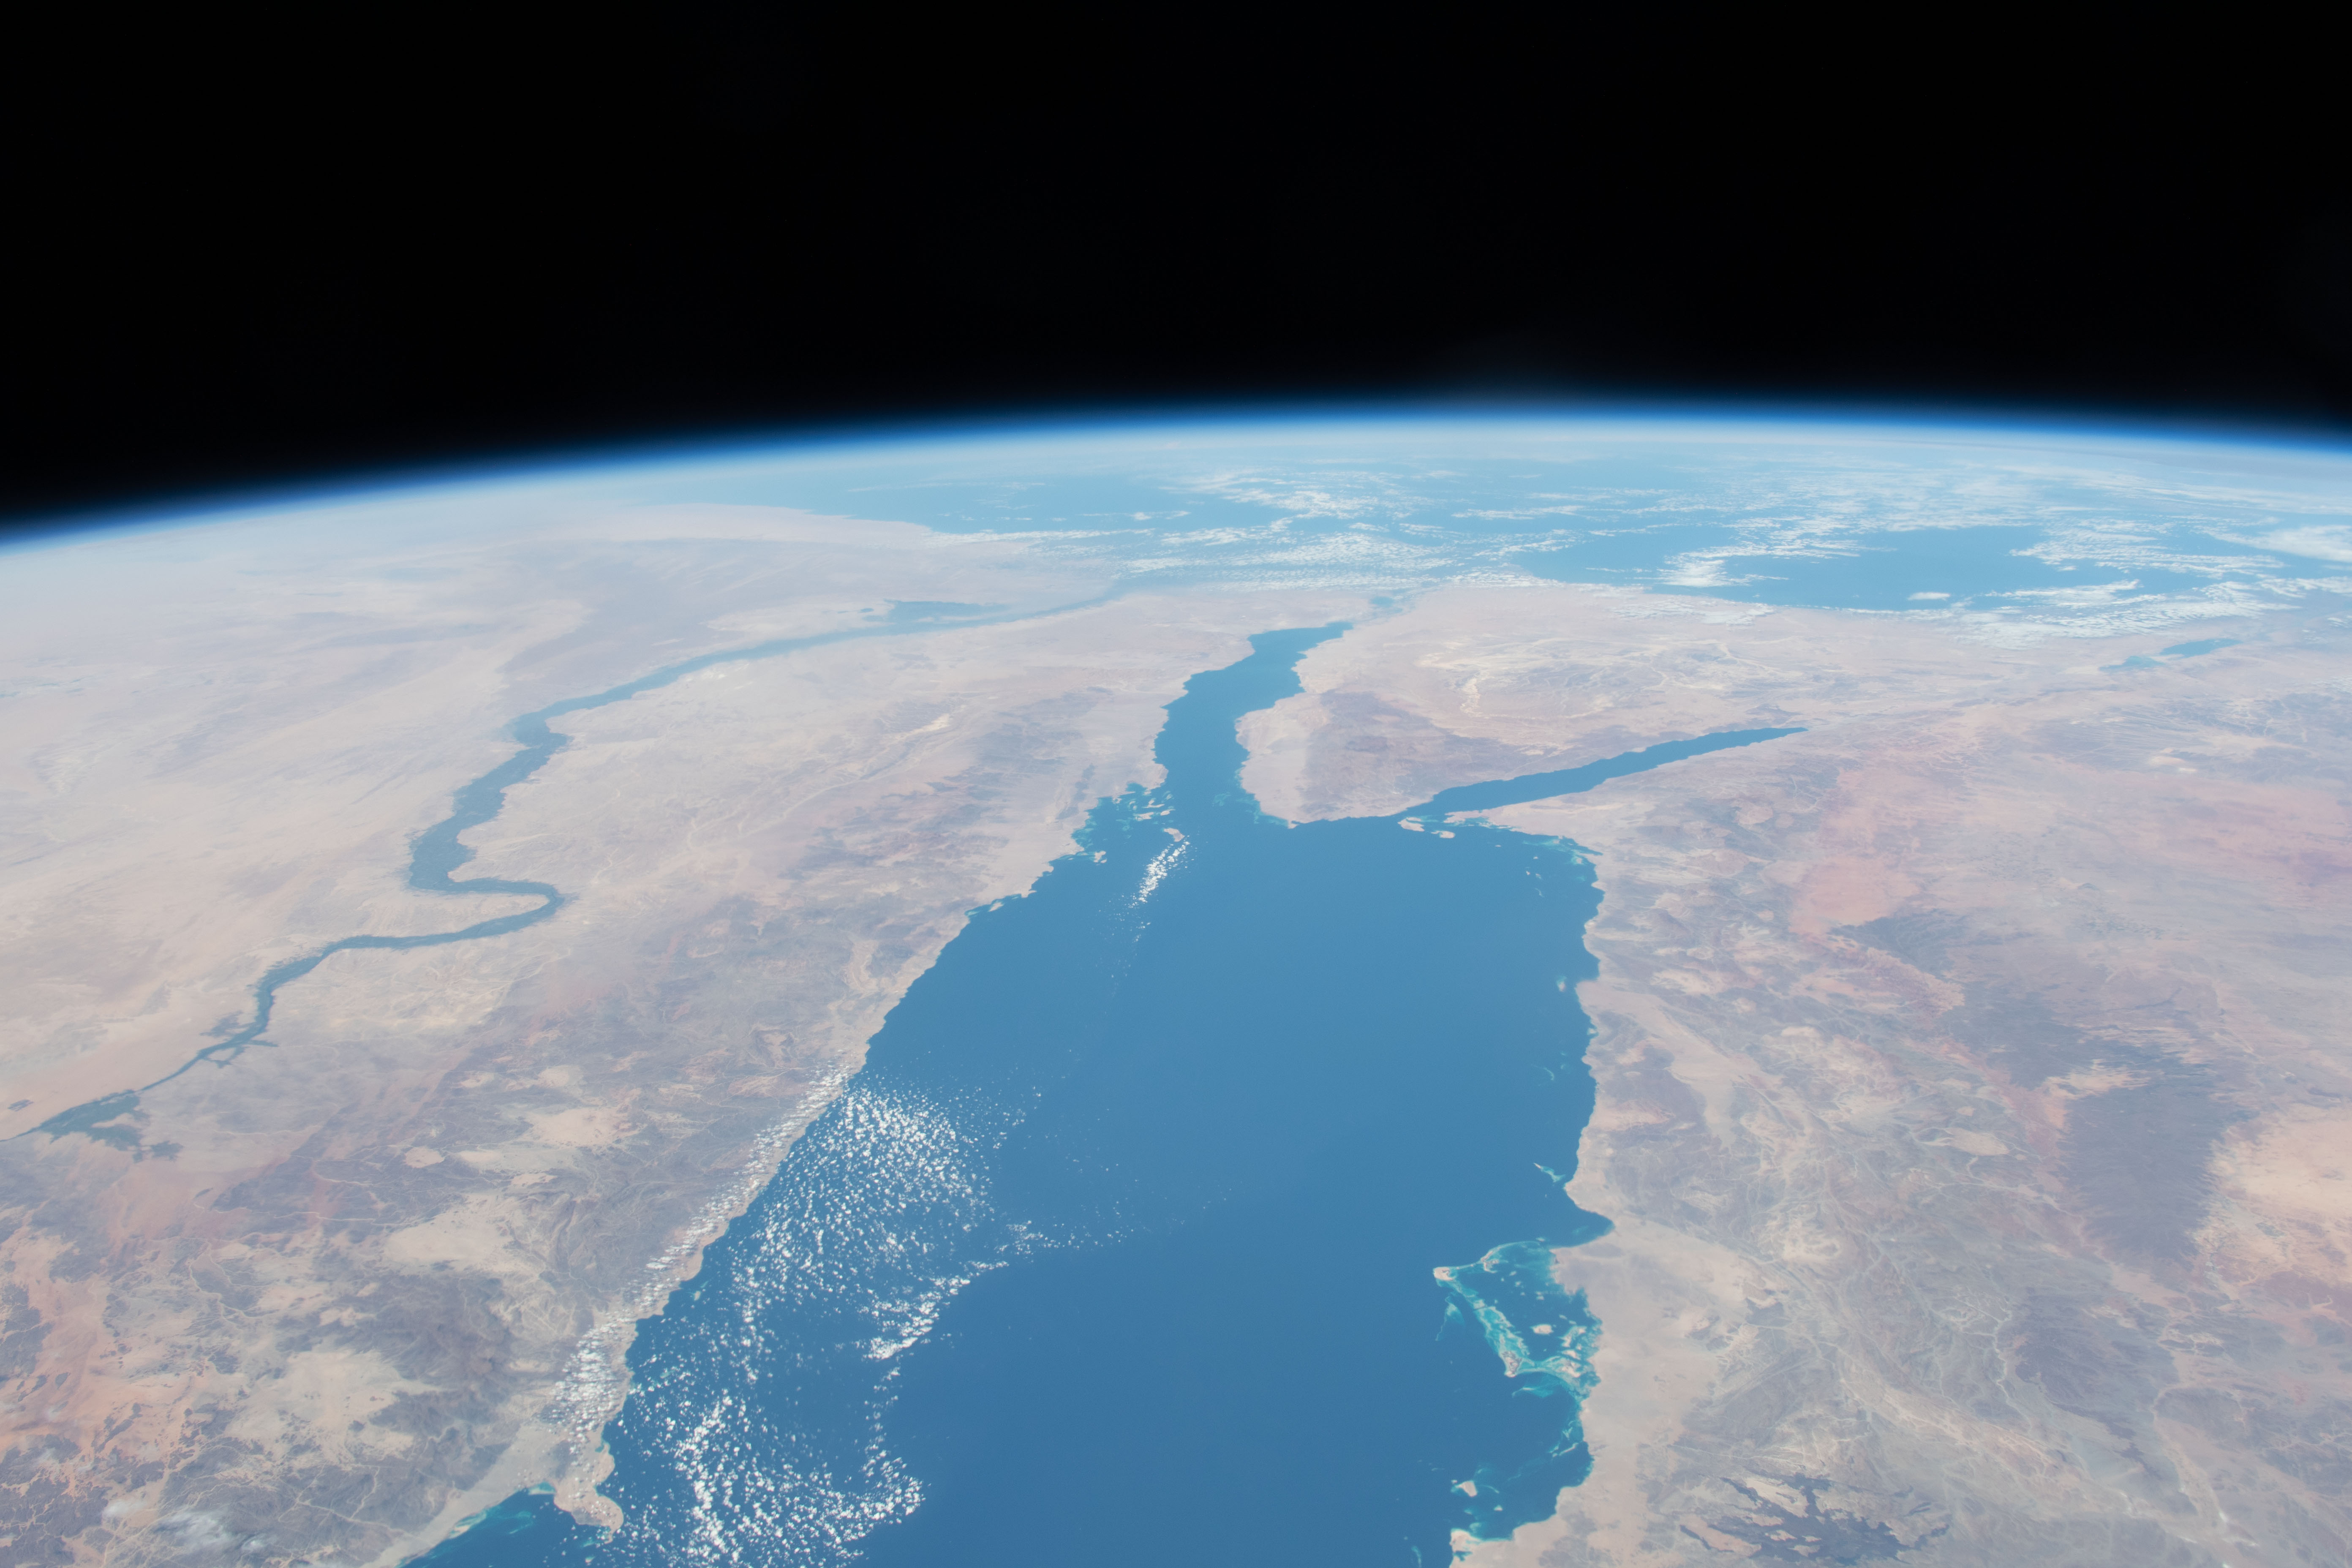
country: EGYPT
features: RED SEA, GULF OF AQABA, GULF OF SUEZ, NILE RIVER
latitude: 28.0
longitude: 34.0
